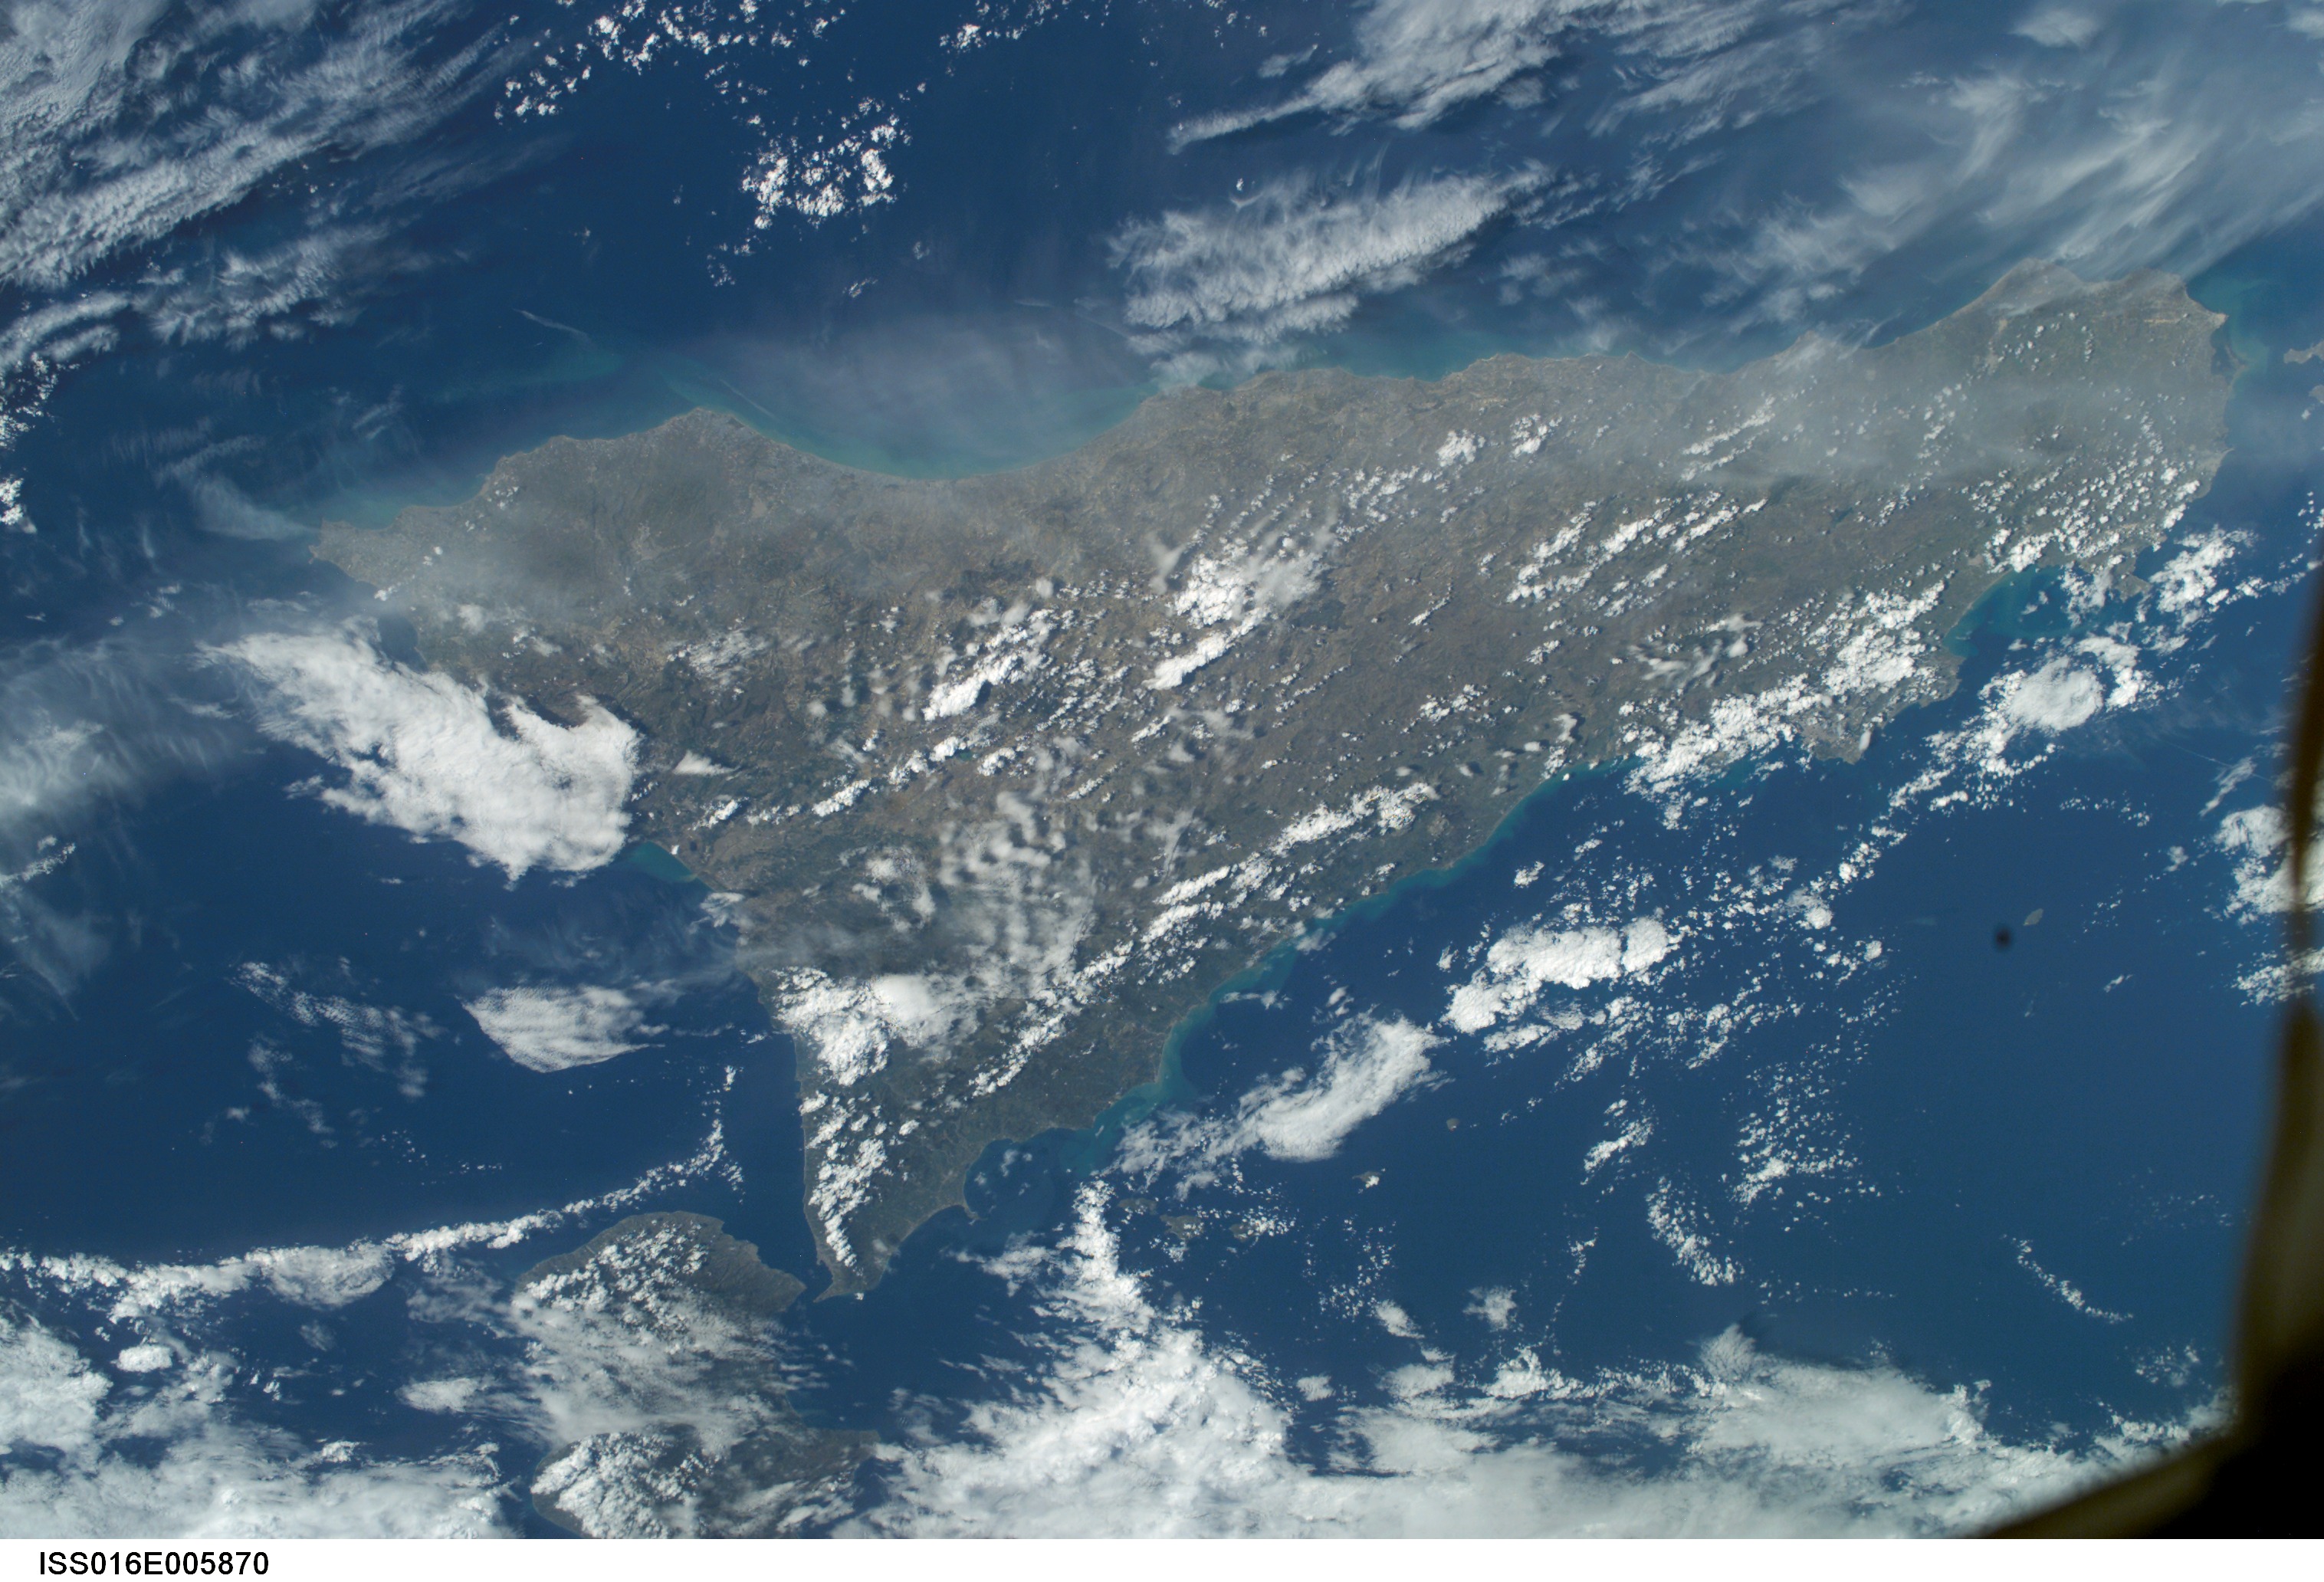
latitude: 37.5
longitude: 13.5
